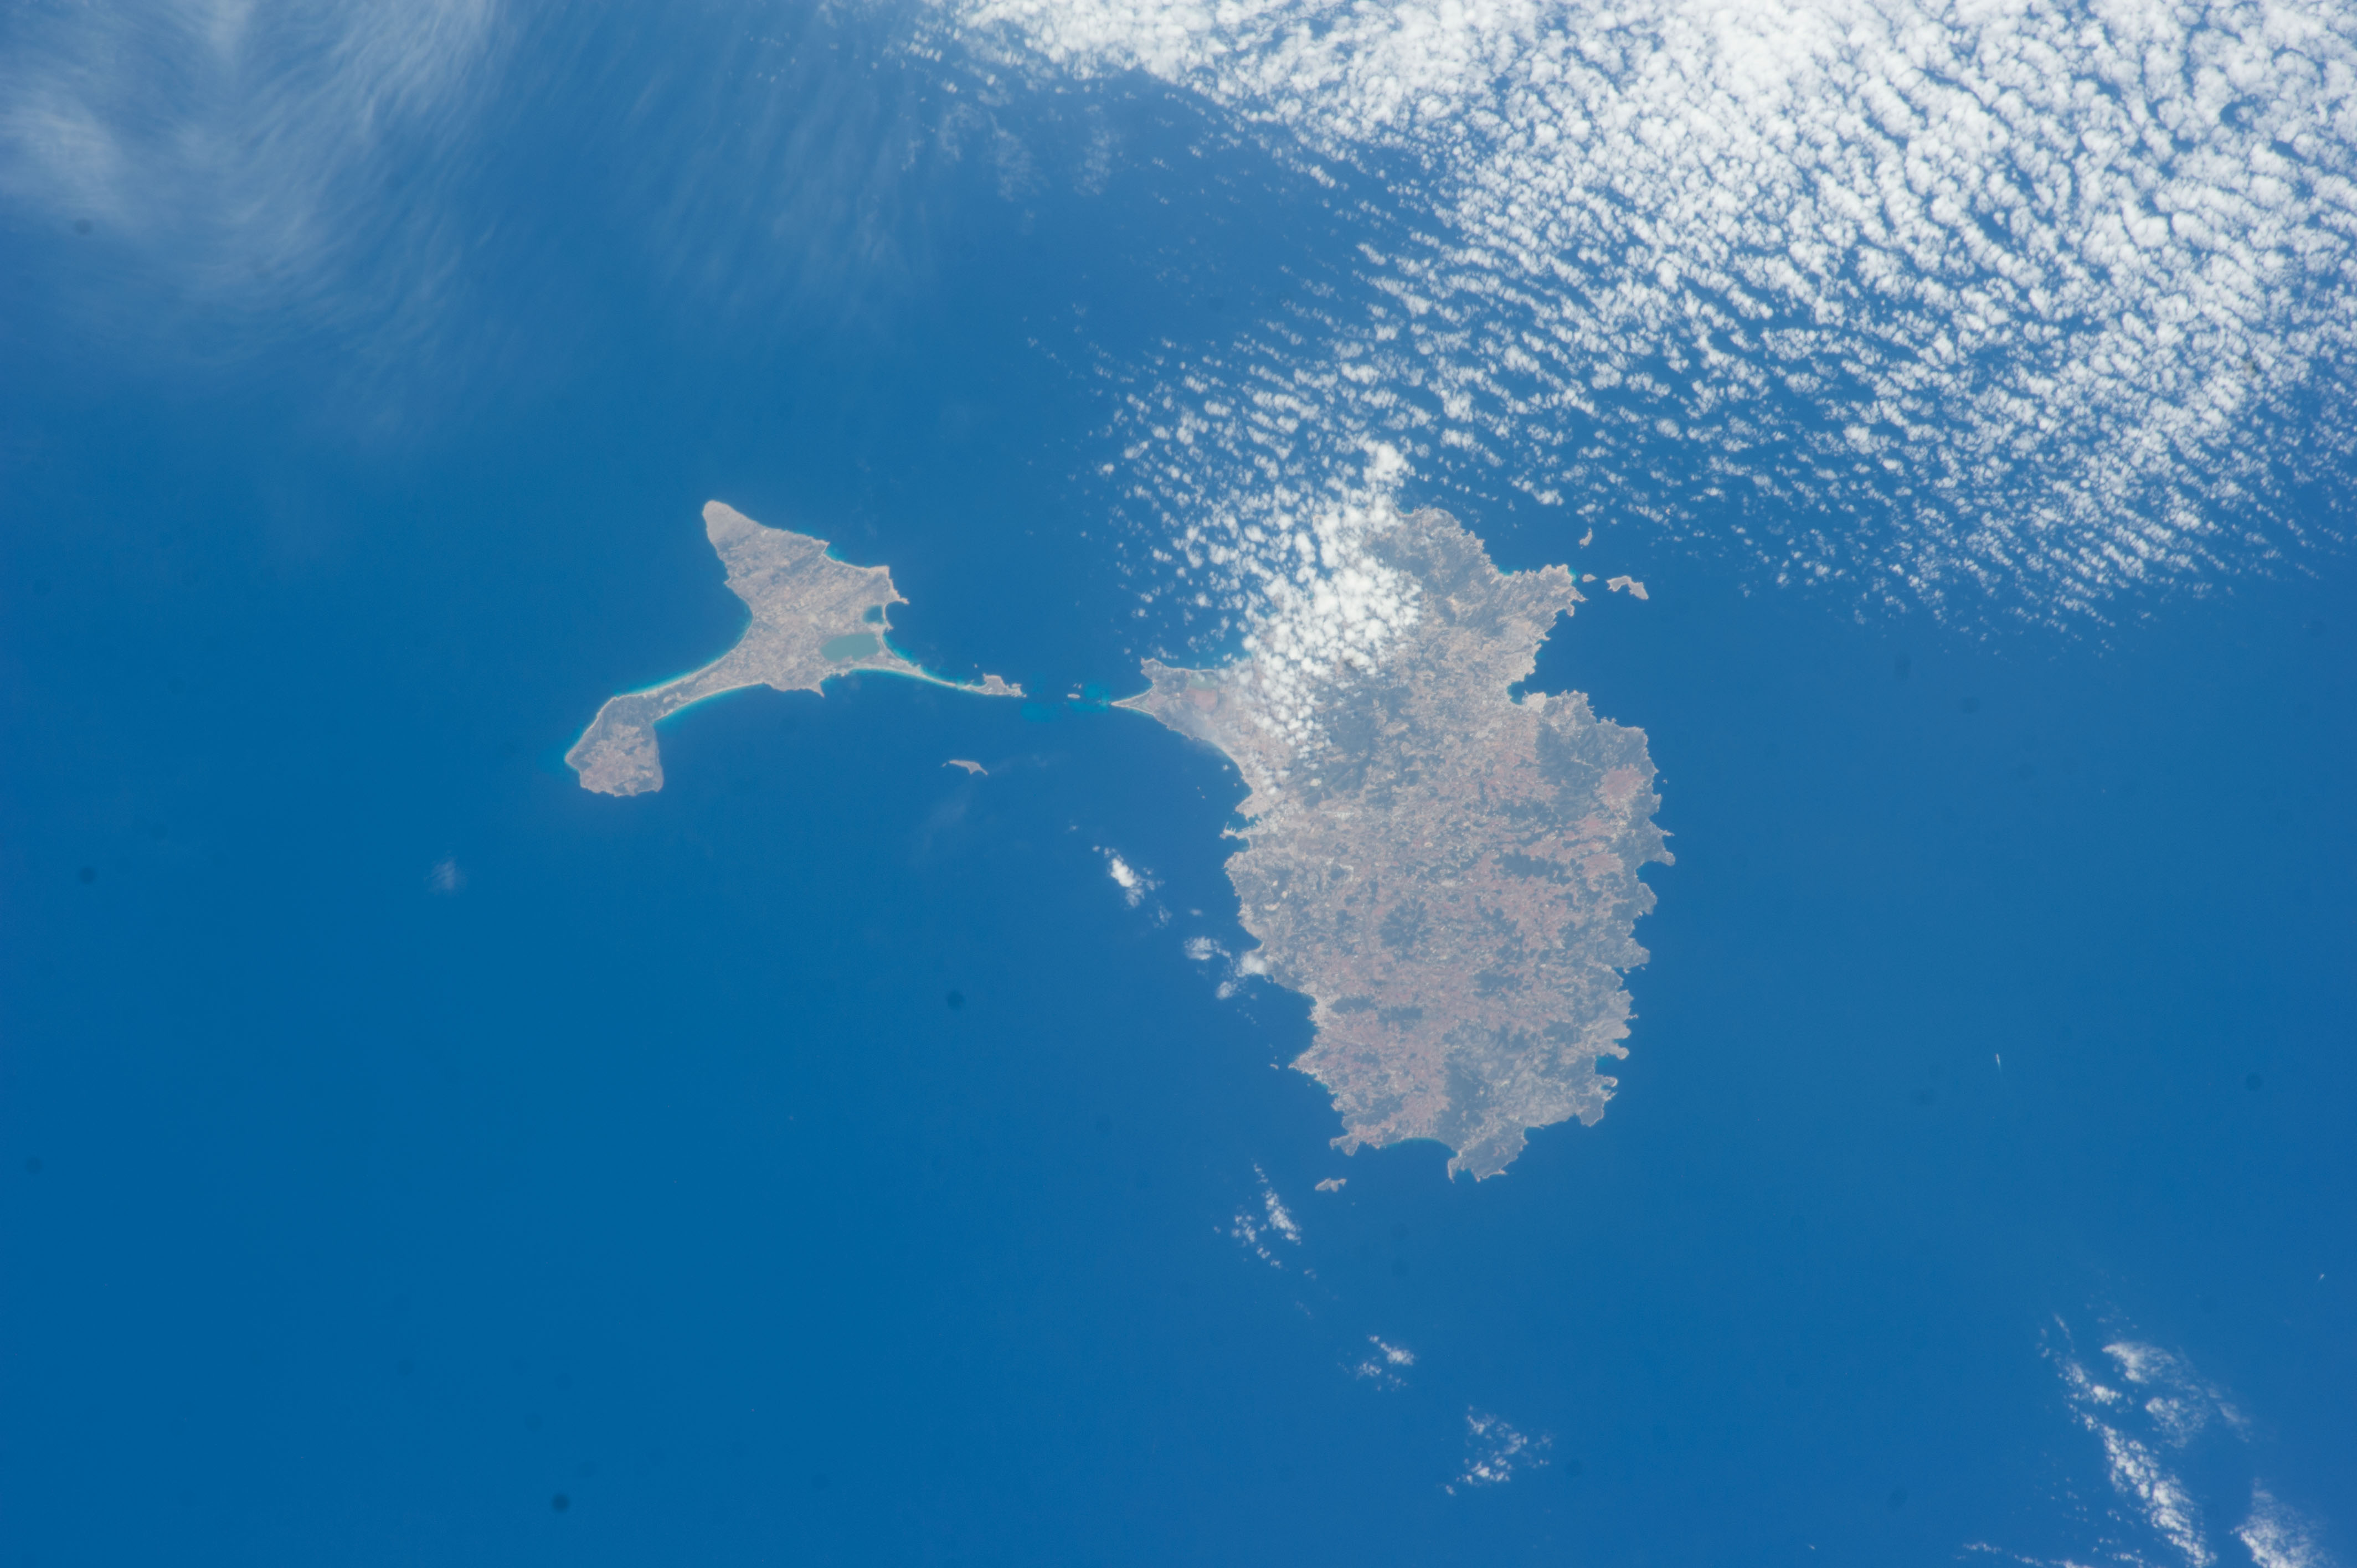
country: SPAIN
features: BALEARIC ISLANDS, MEDITERRANEAN SEA, IBIZA, BALEARIC SEA, FORMENTERA
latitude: 38.9
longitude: 1.4
